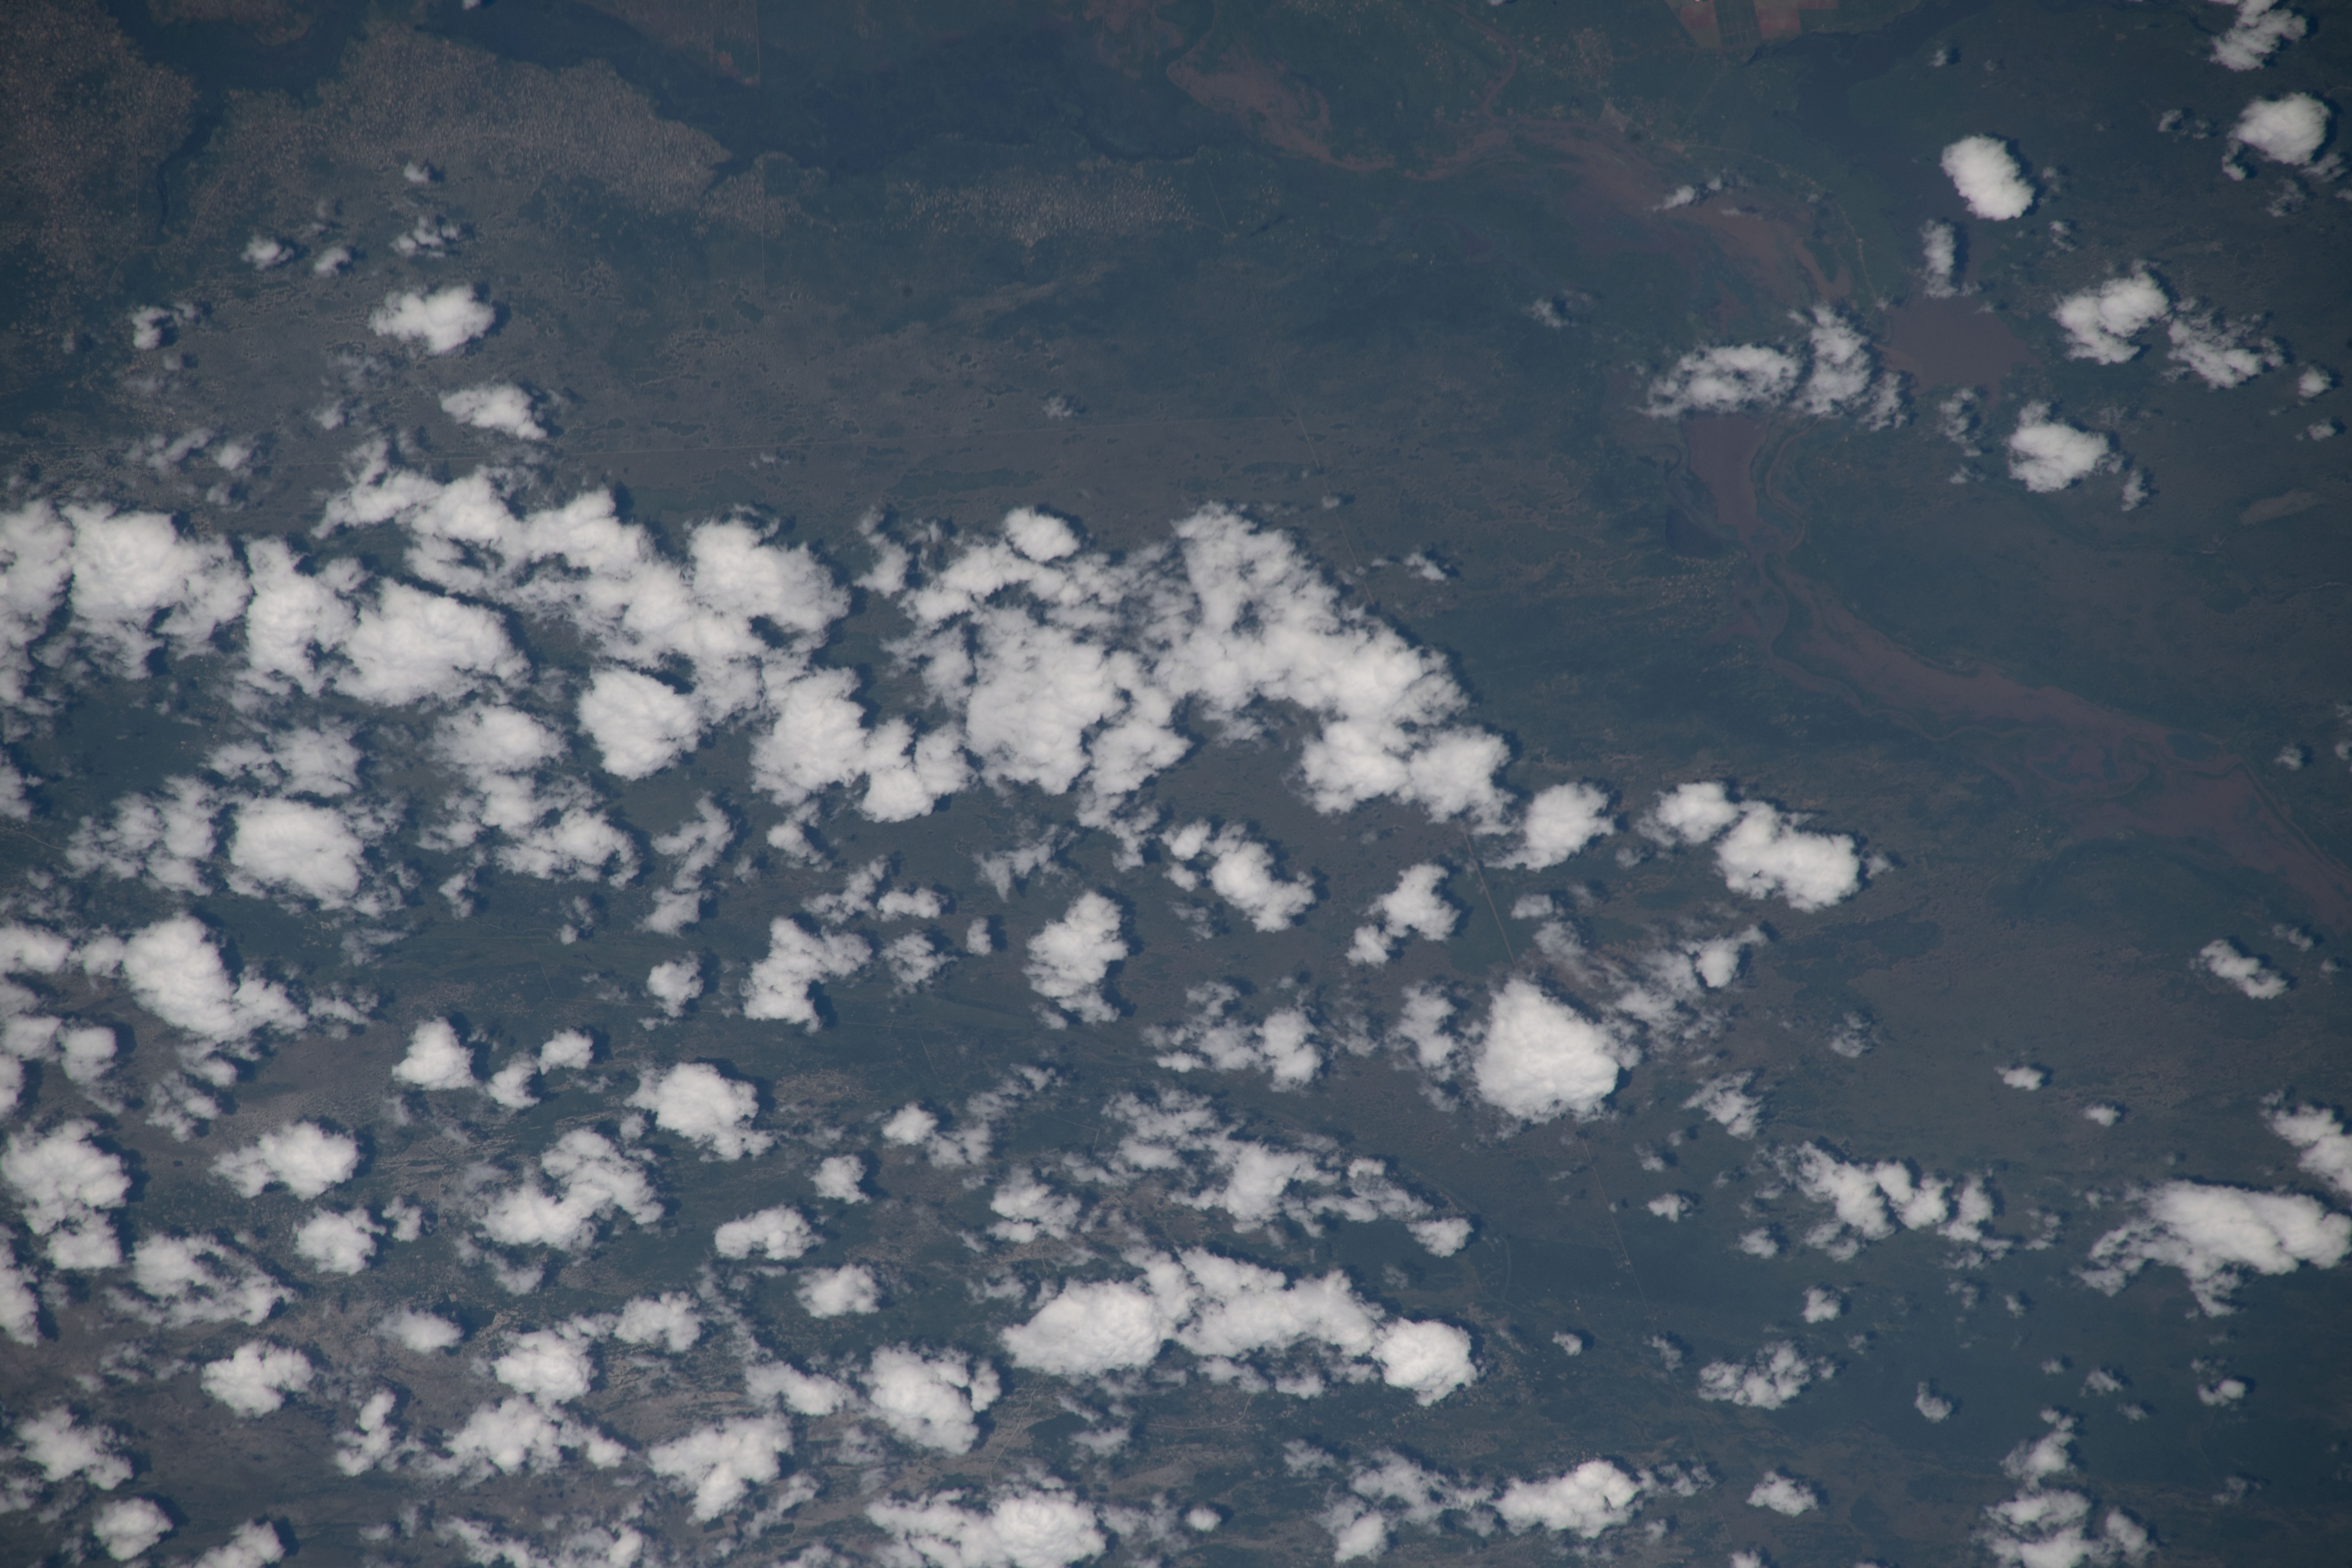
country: REPUBLIC SOUTH AFRICA
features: MAPUTO RIVER, NATIONAL PARK OF MAPUTO
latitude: -24.4
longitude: 29.0
